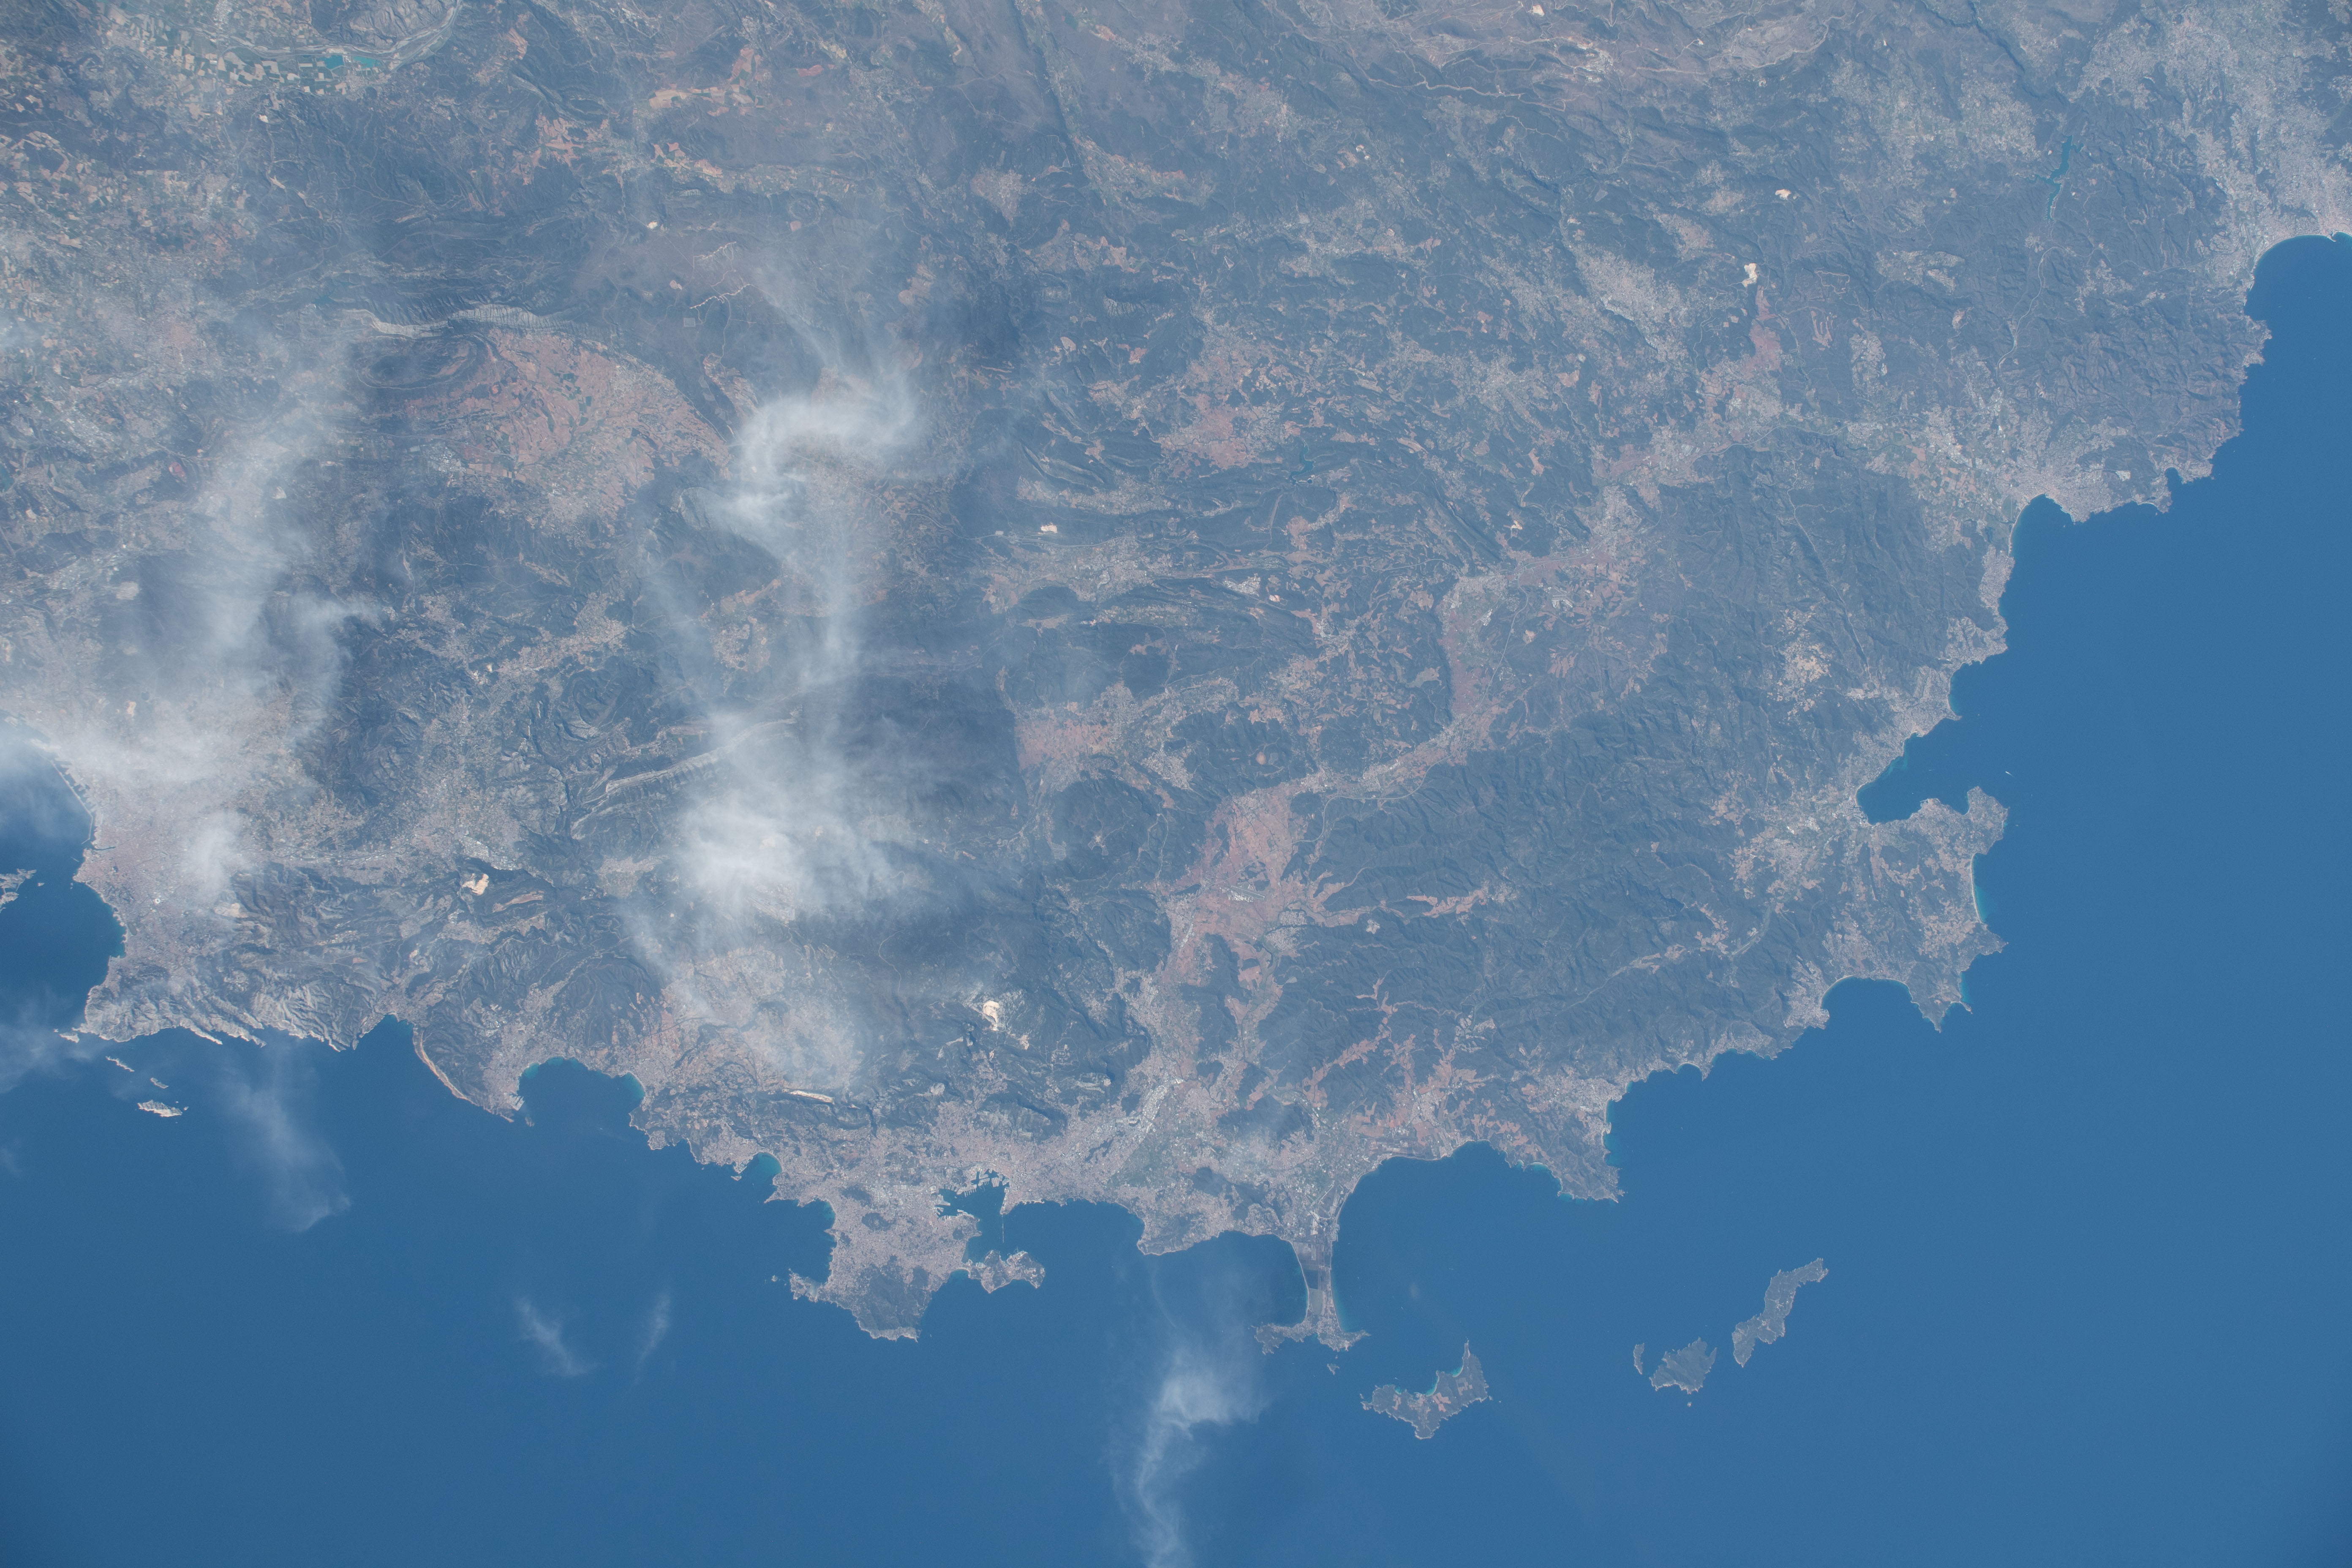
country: FRANCE
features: CAP NEGRE BEACH, BAY
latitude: 43.2
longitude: 6.2
